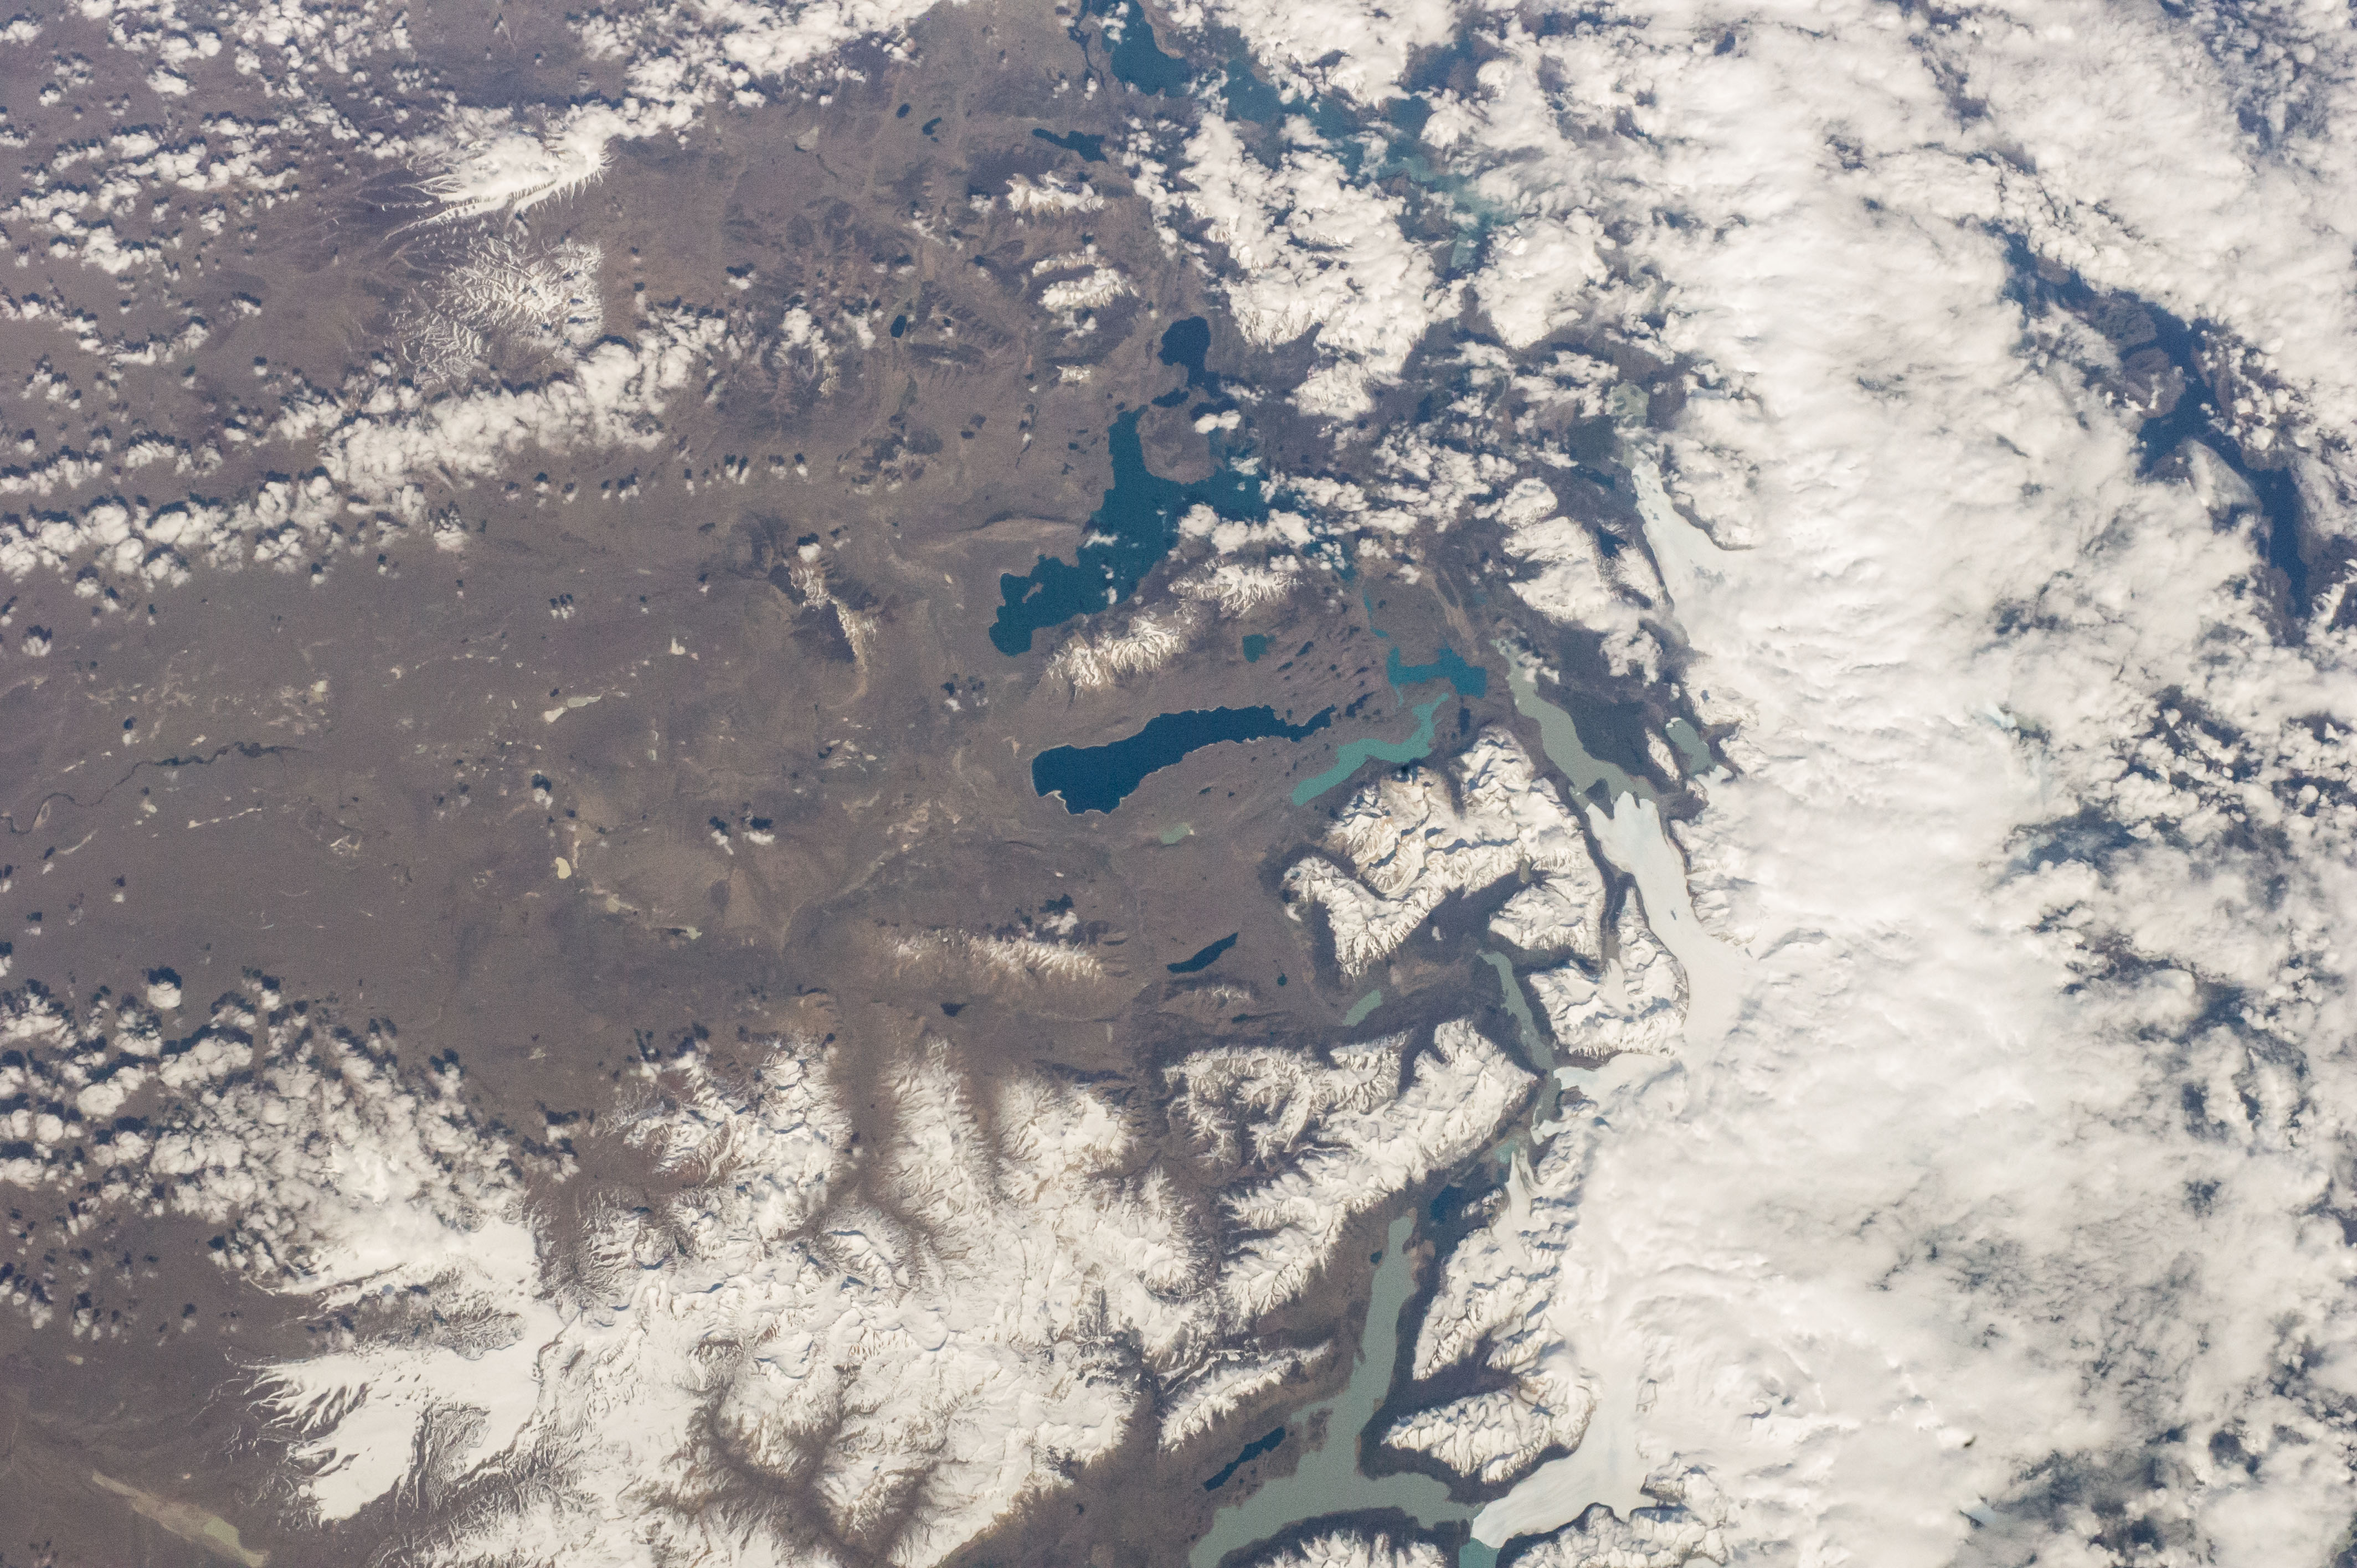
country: CHILE
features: S. ANDES
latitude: -51.0
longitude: -72.8
